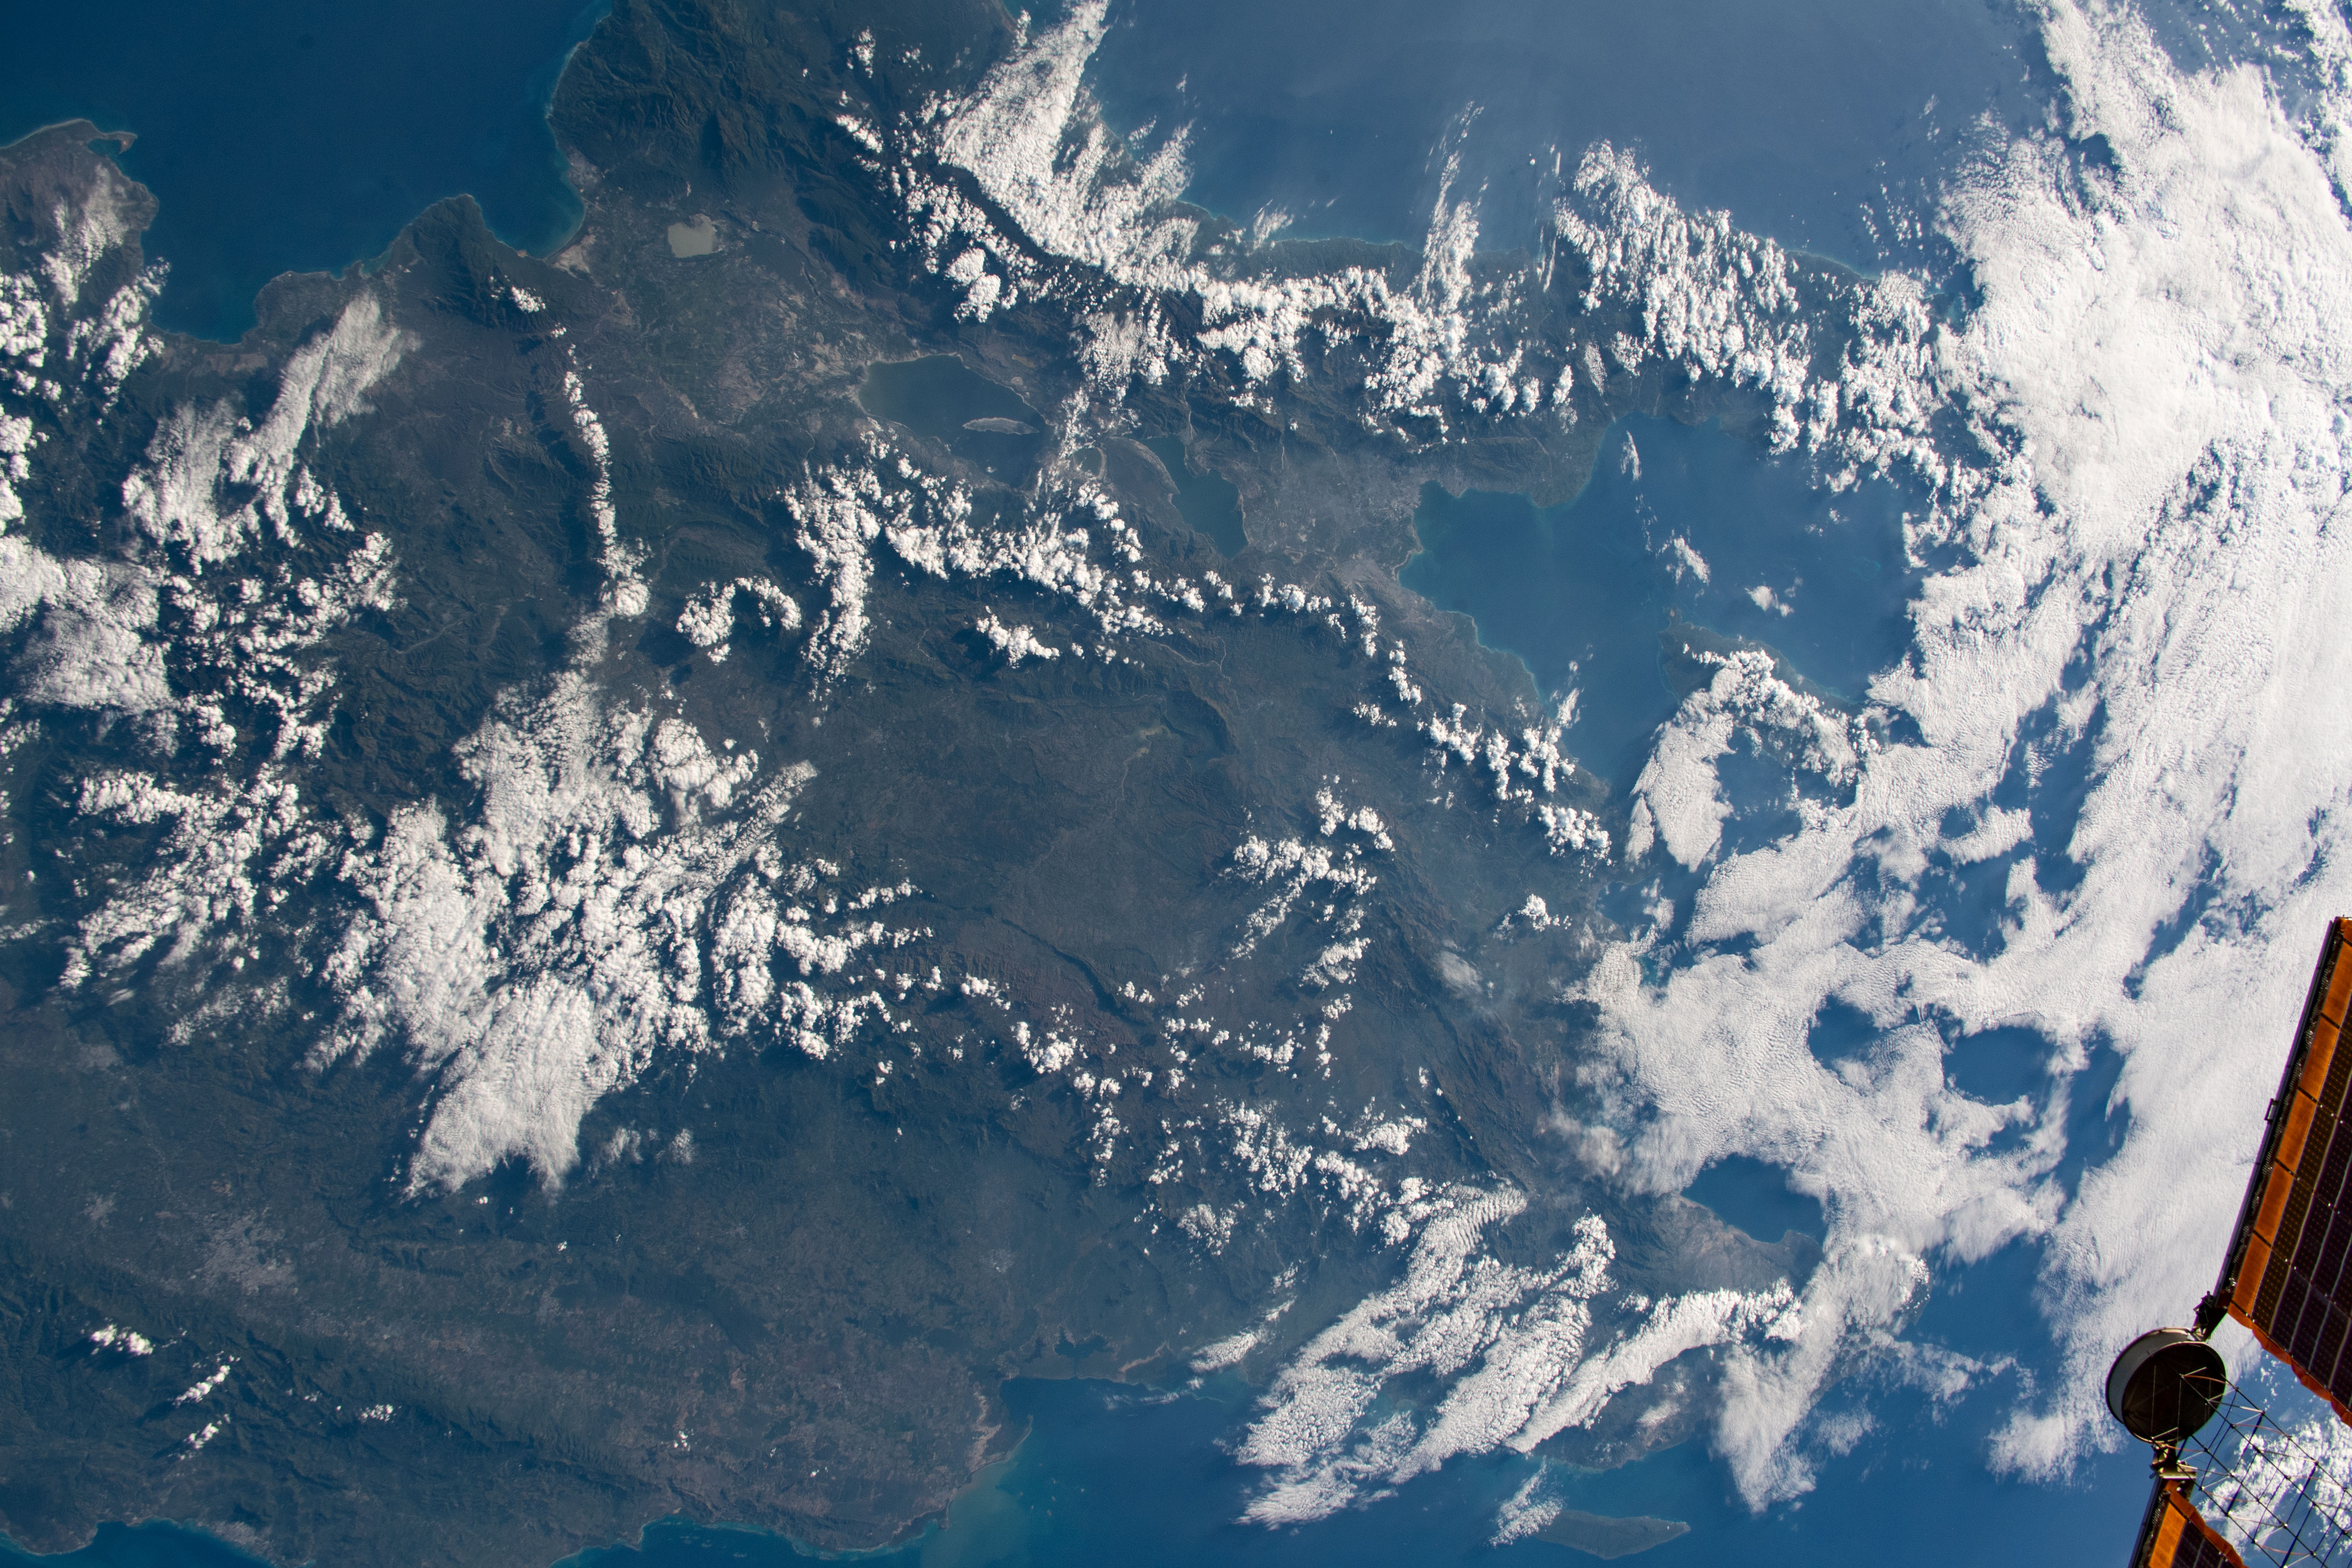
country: HAITI
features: DOMINICAN REPUBLIC, HAITI
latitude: 19.0
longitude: -72.5
